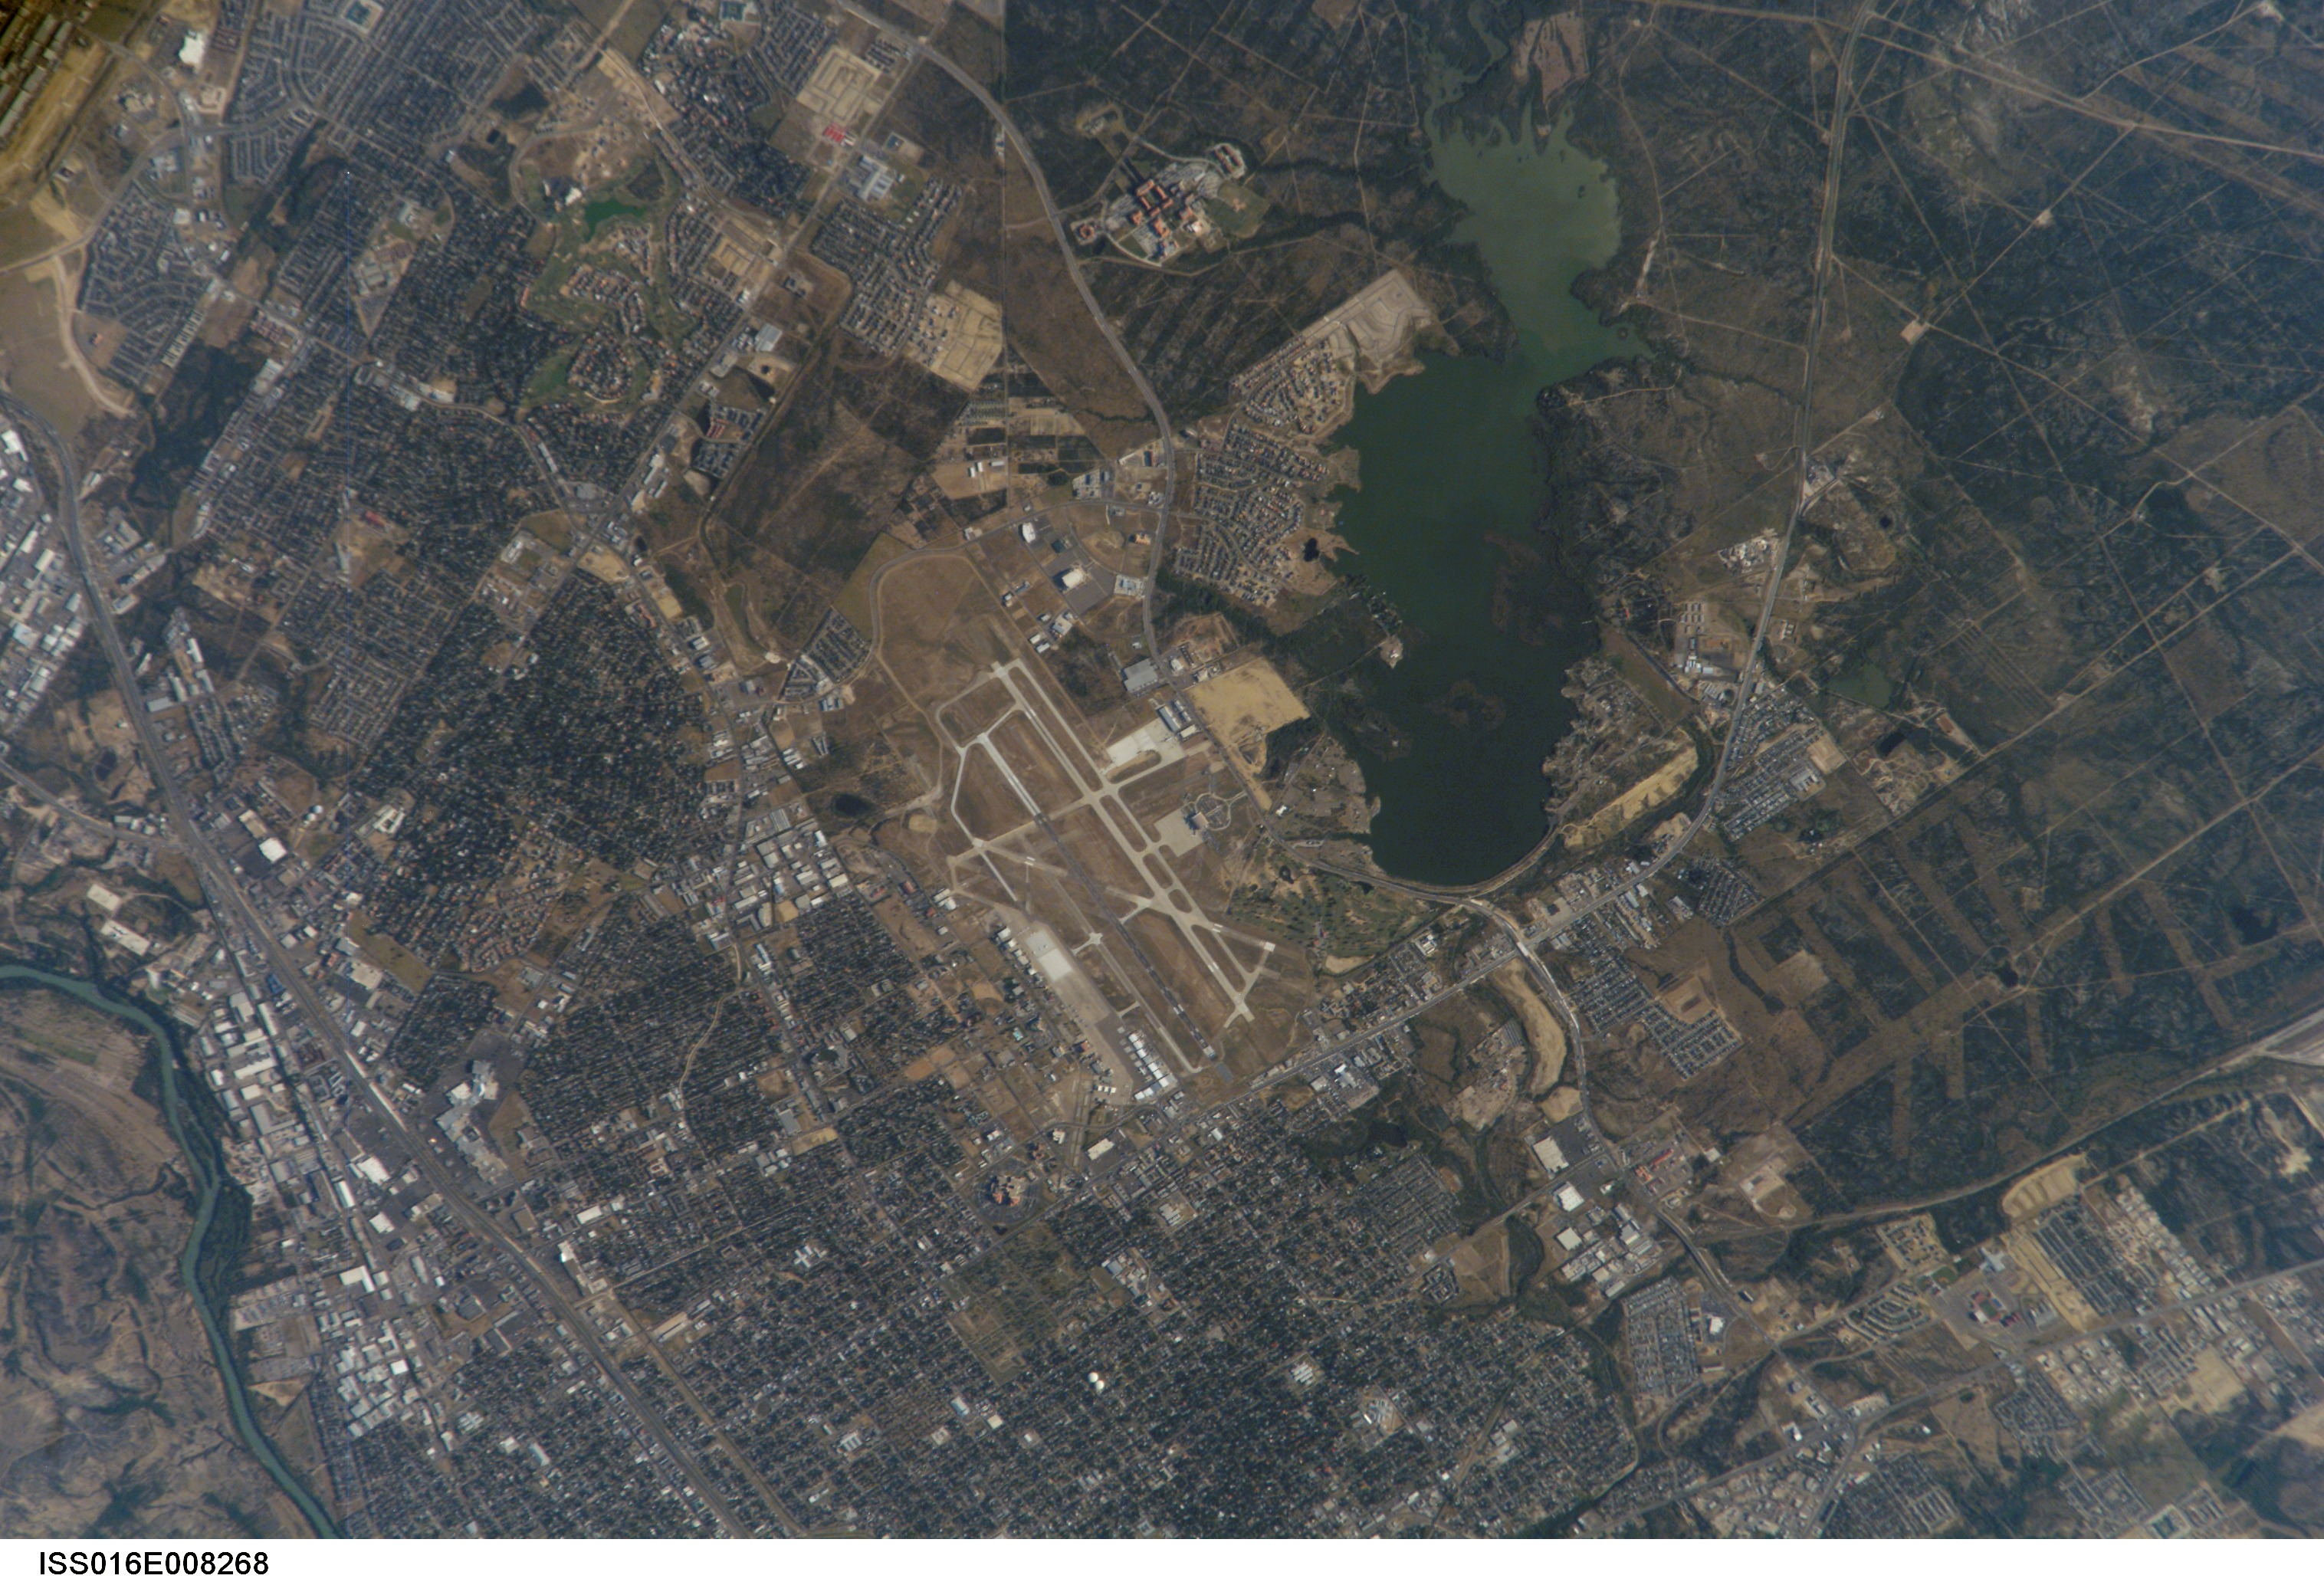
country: MEXICO
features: LAREDO INTL AIRPORT, LAKE
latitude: 27.5
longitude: -99.5
